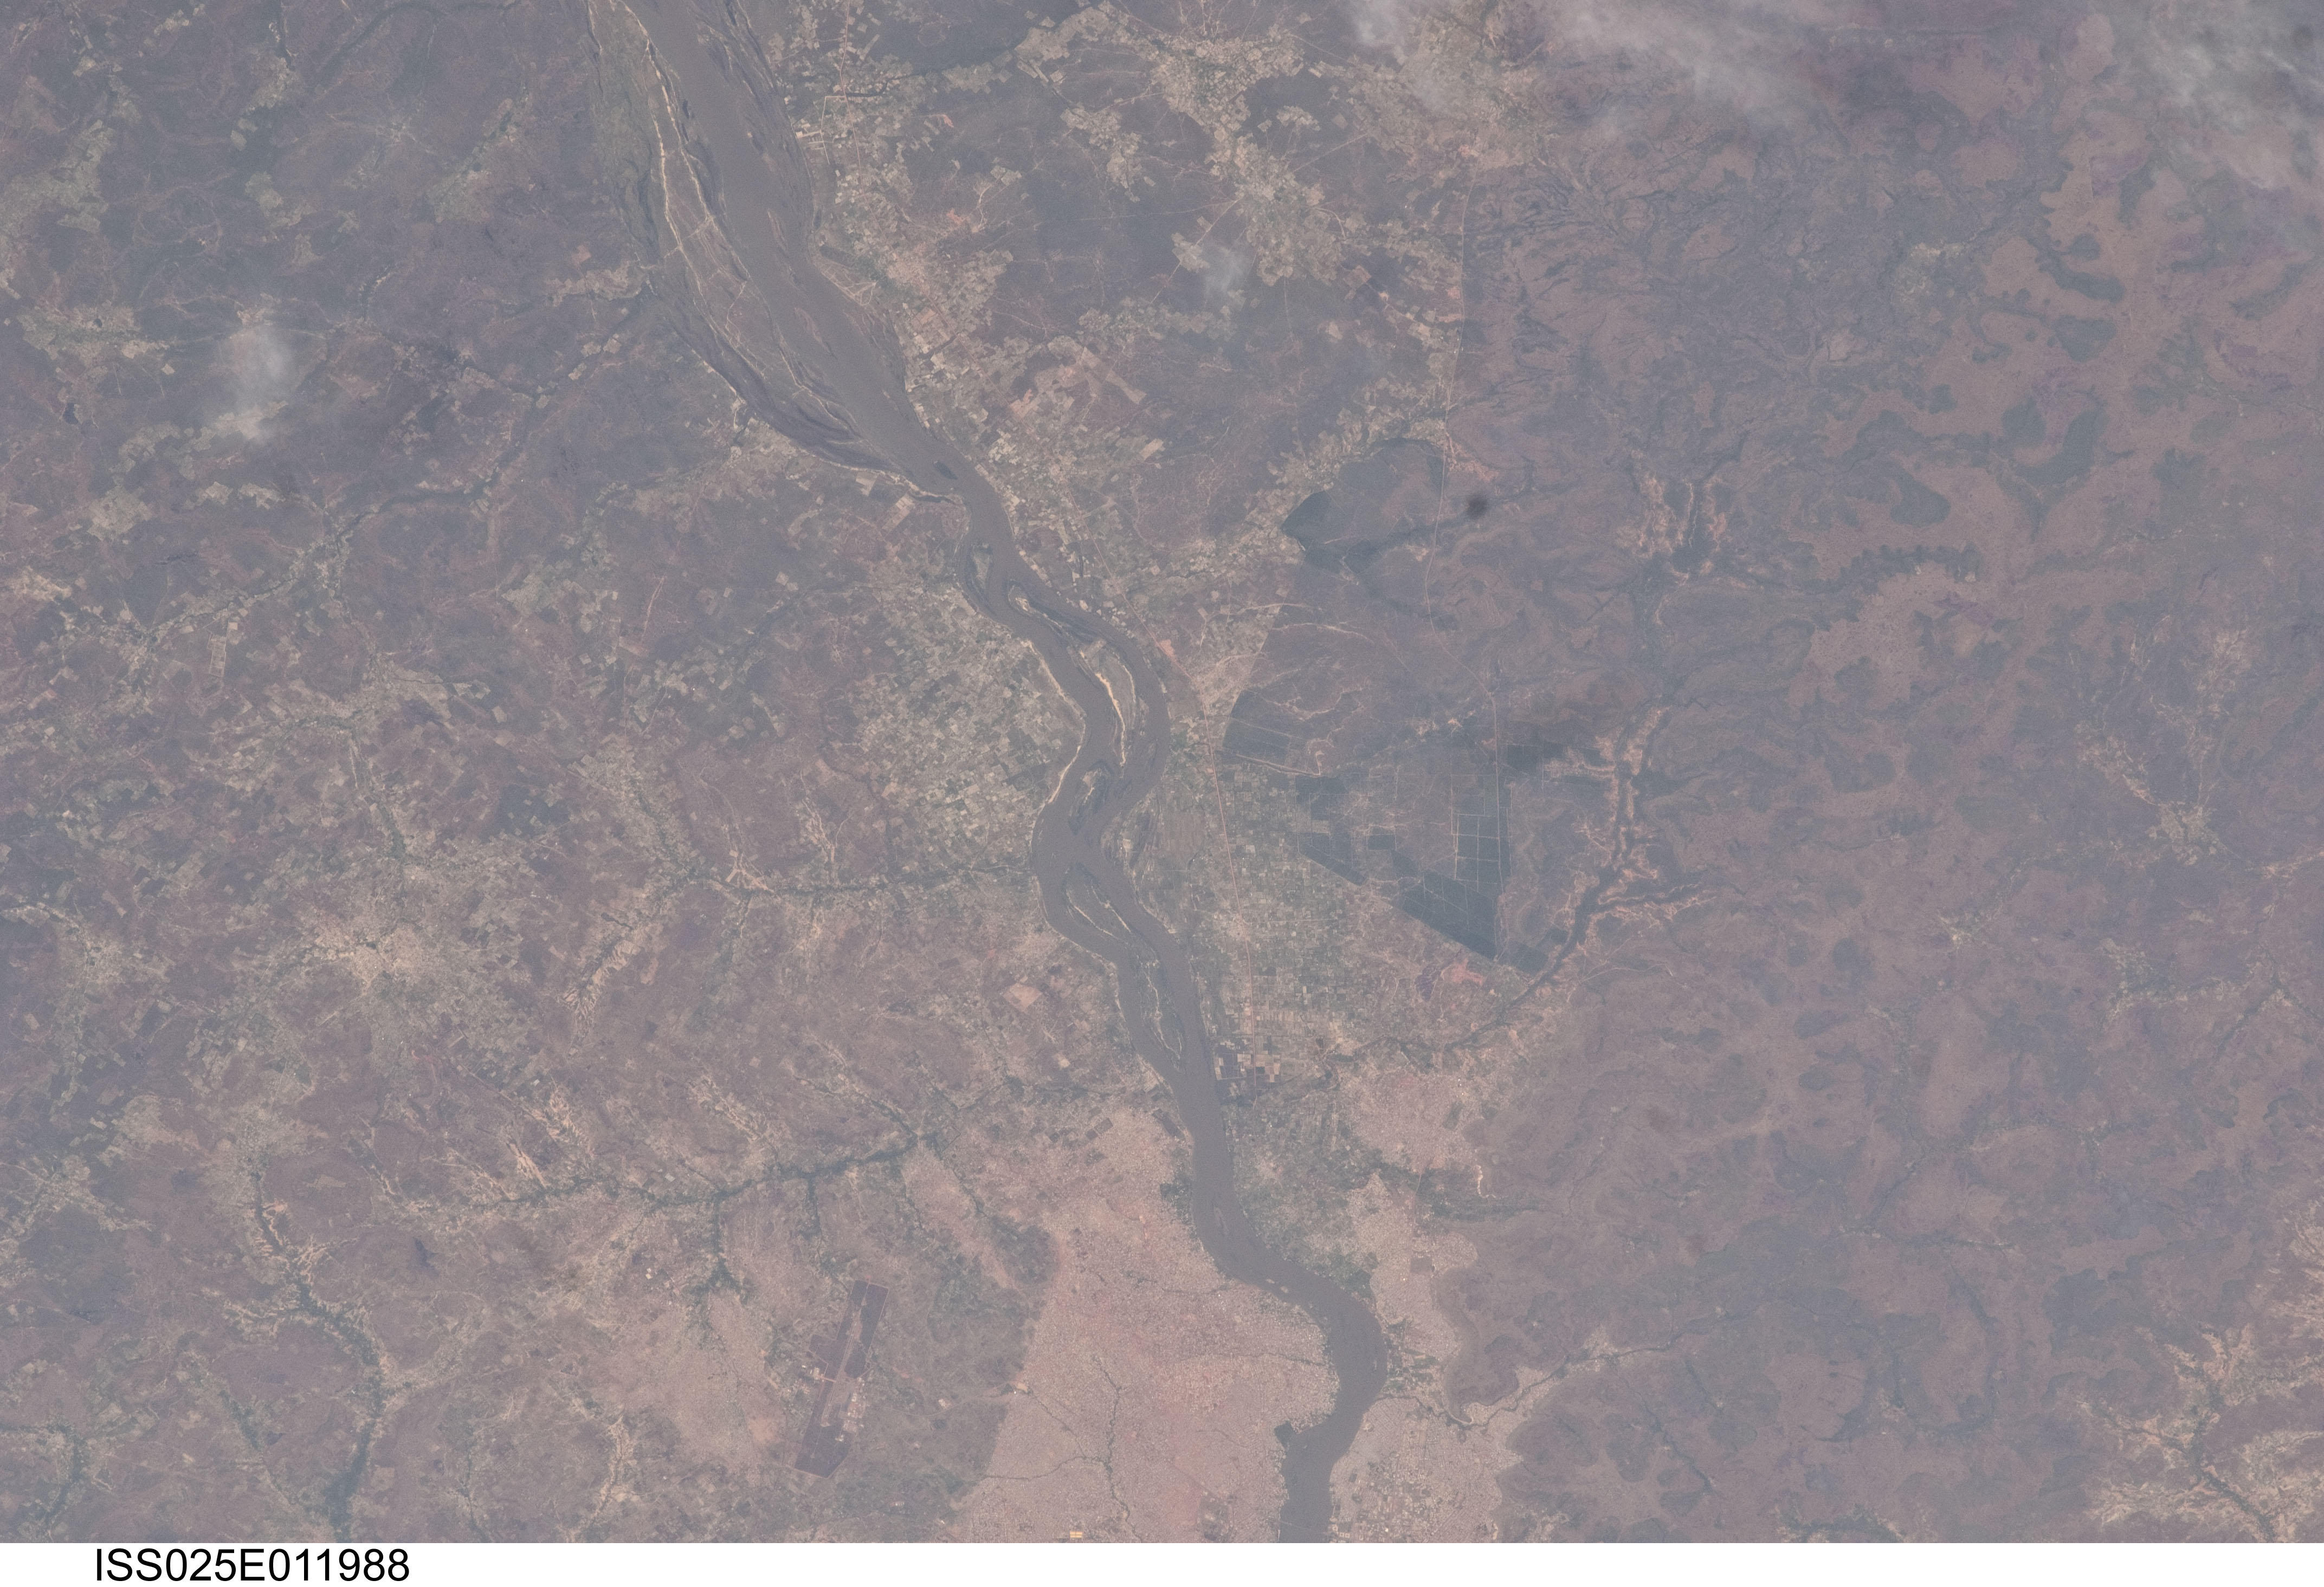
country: MALI
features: NIGER RIVER, SW. BAMAKO, AIRPORT, AGR., HILLS, DRAINAGE
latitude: 12.5
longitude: -8.1
